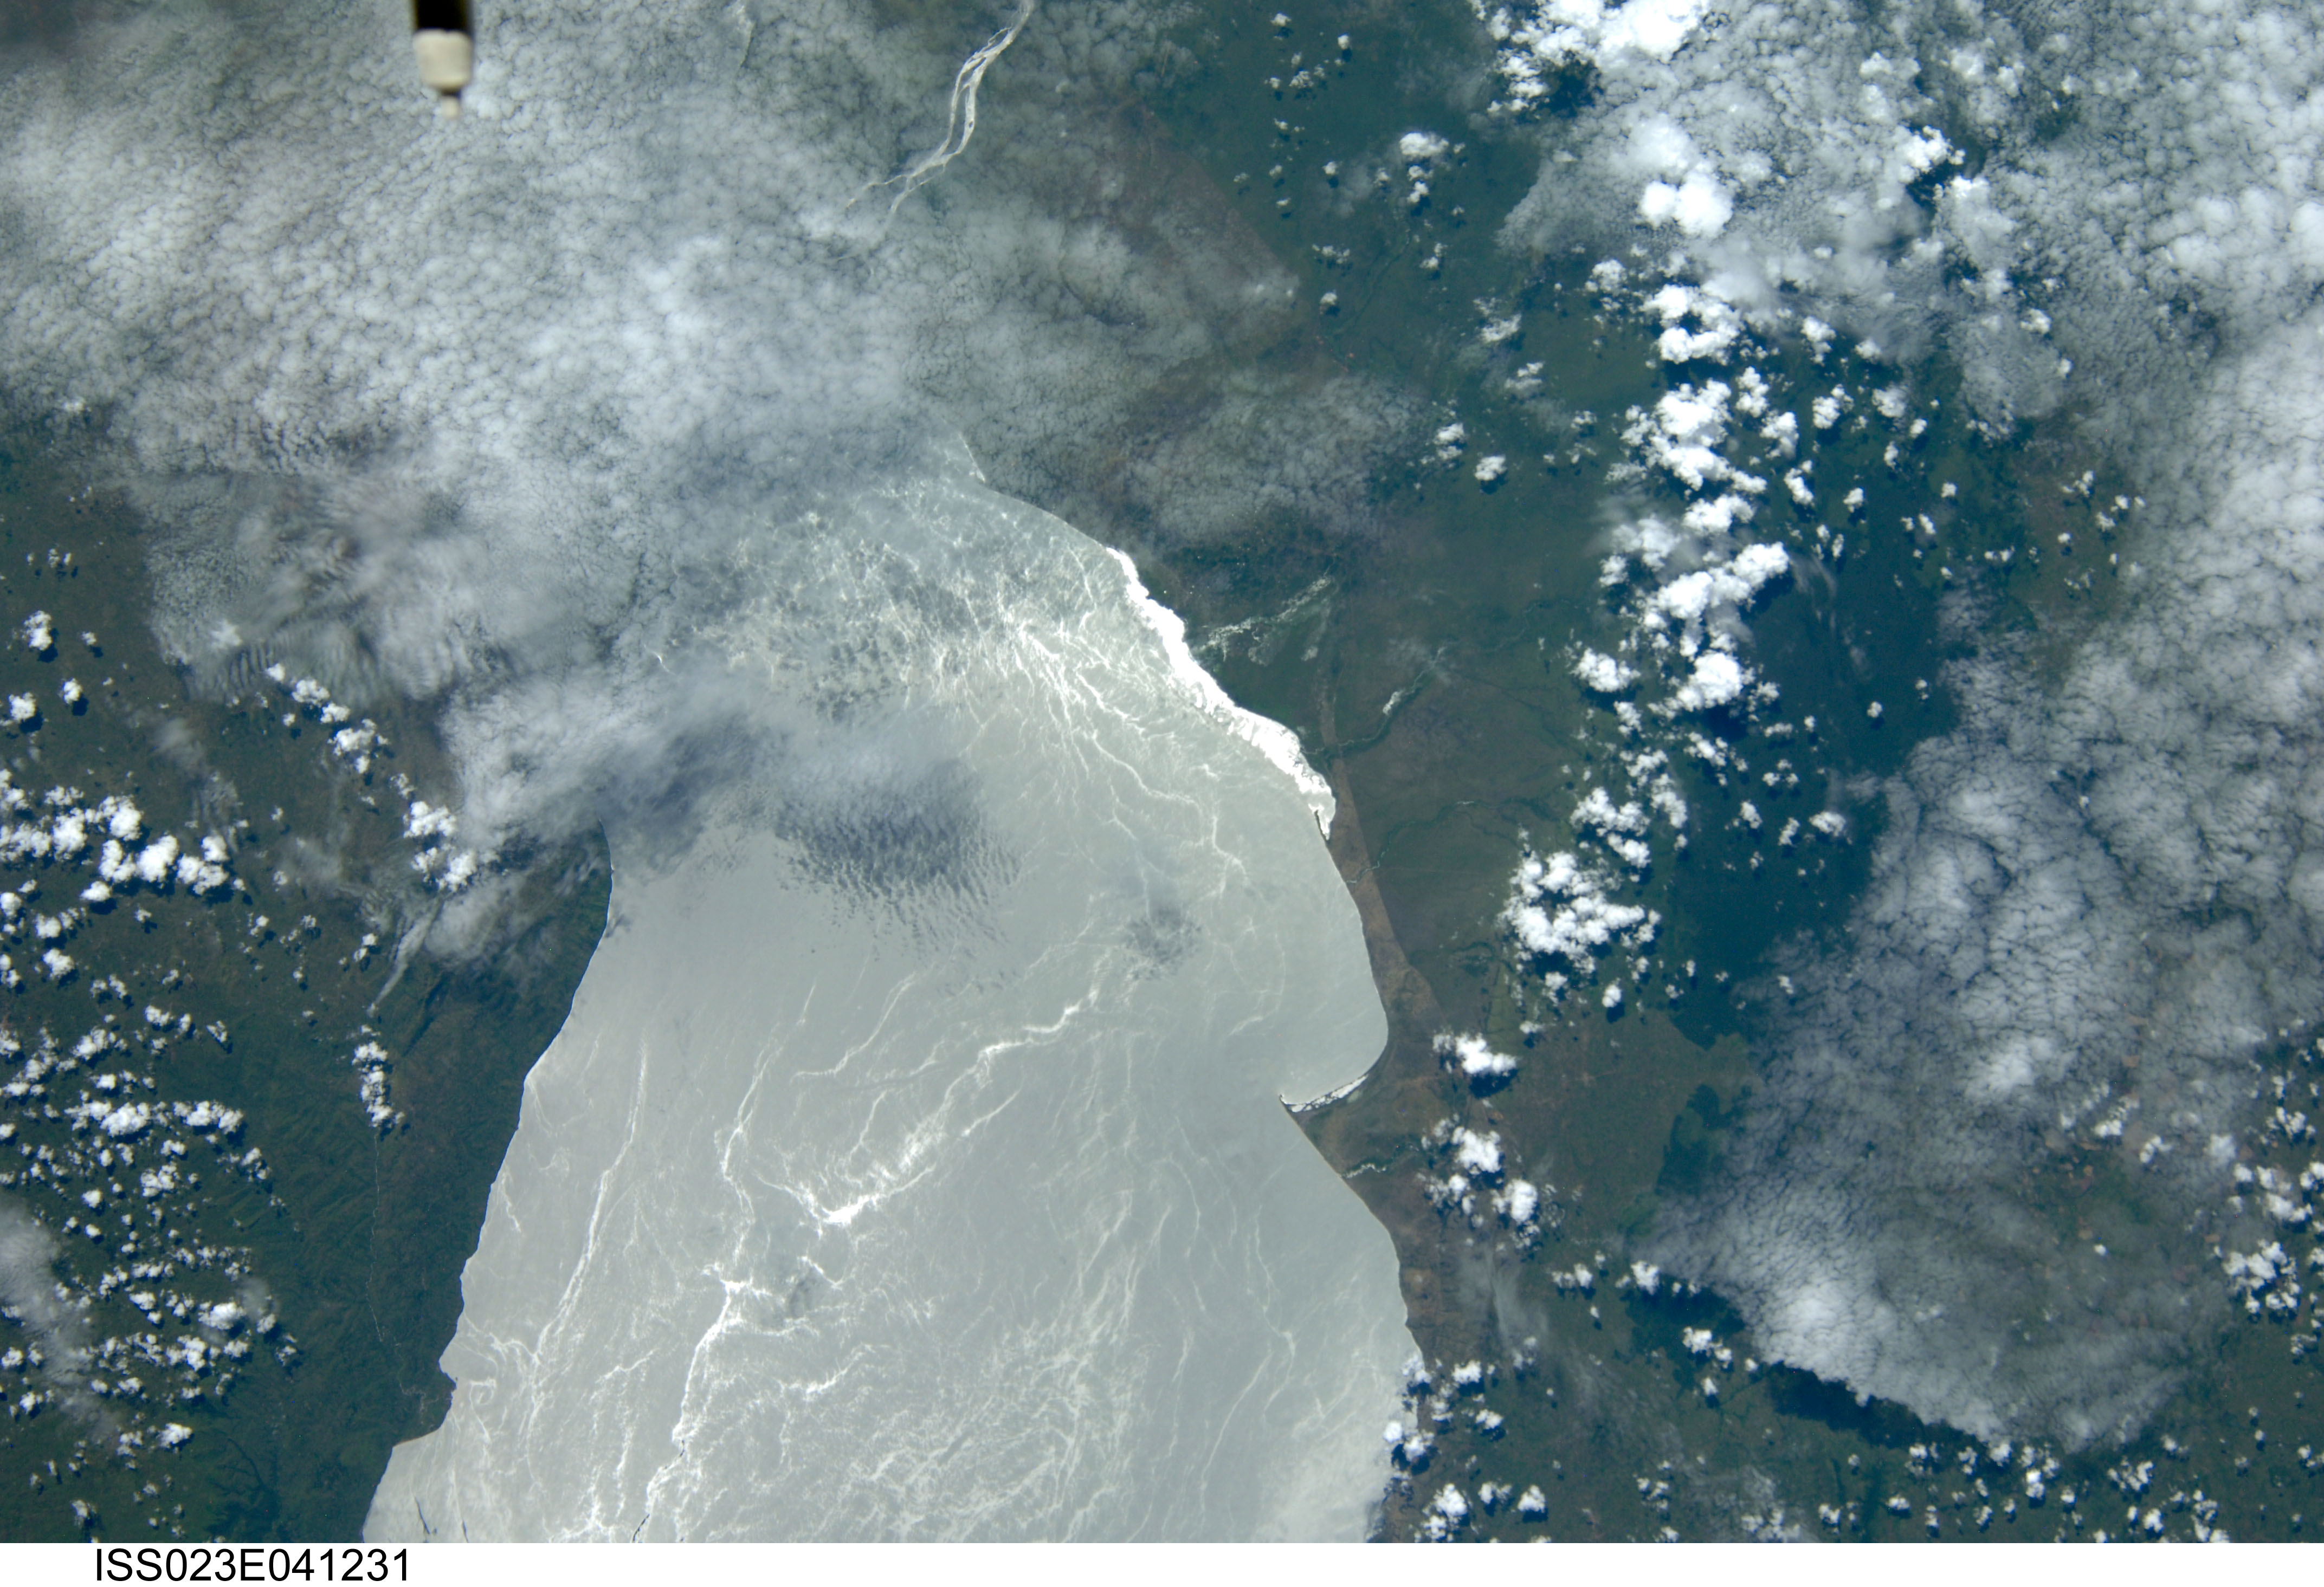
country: UGANDA
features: NORTHERN LAKE ALBERT, GLINT, MTS., FOR., ALBERT NILE R., ISS
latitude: 2.0
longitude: 31.5
